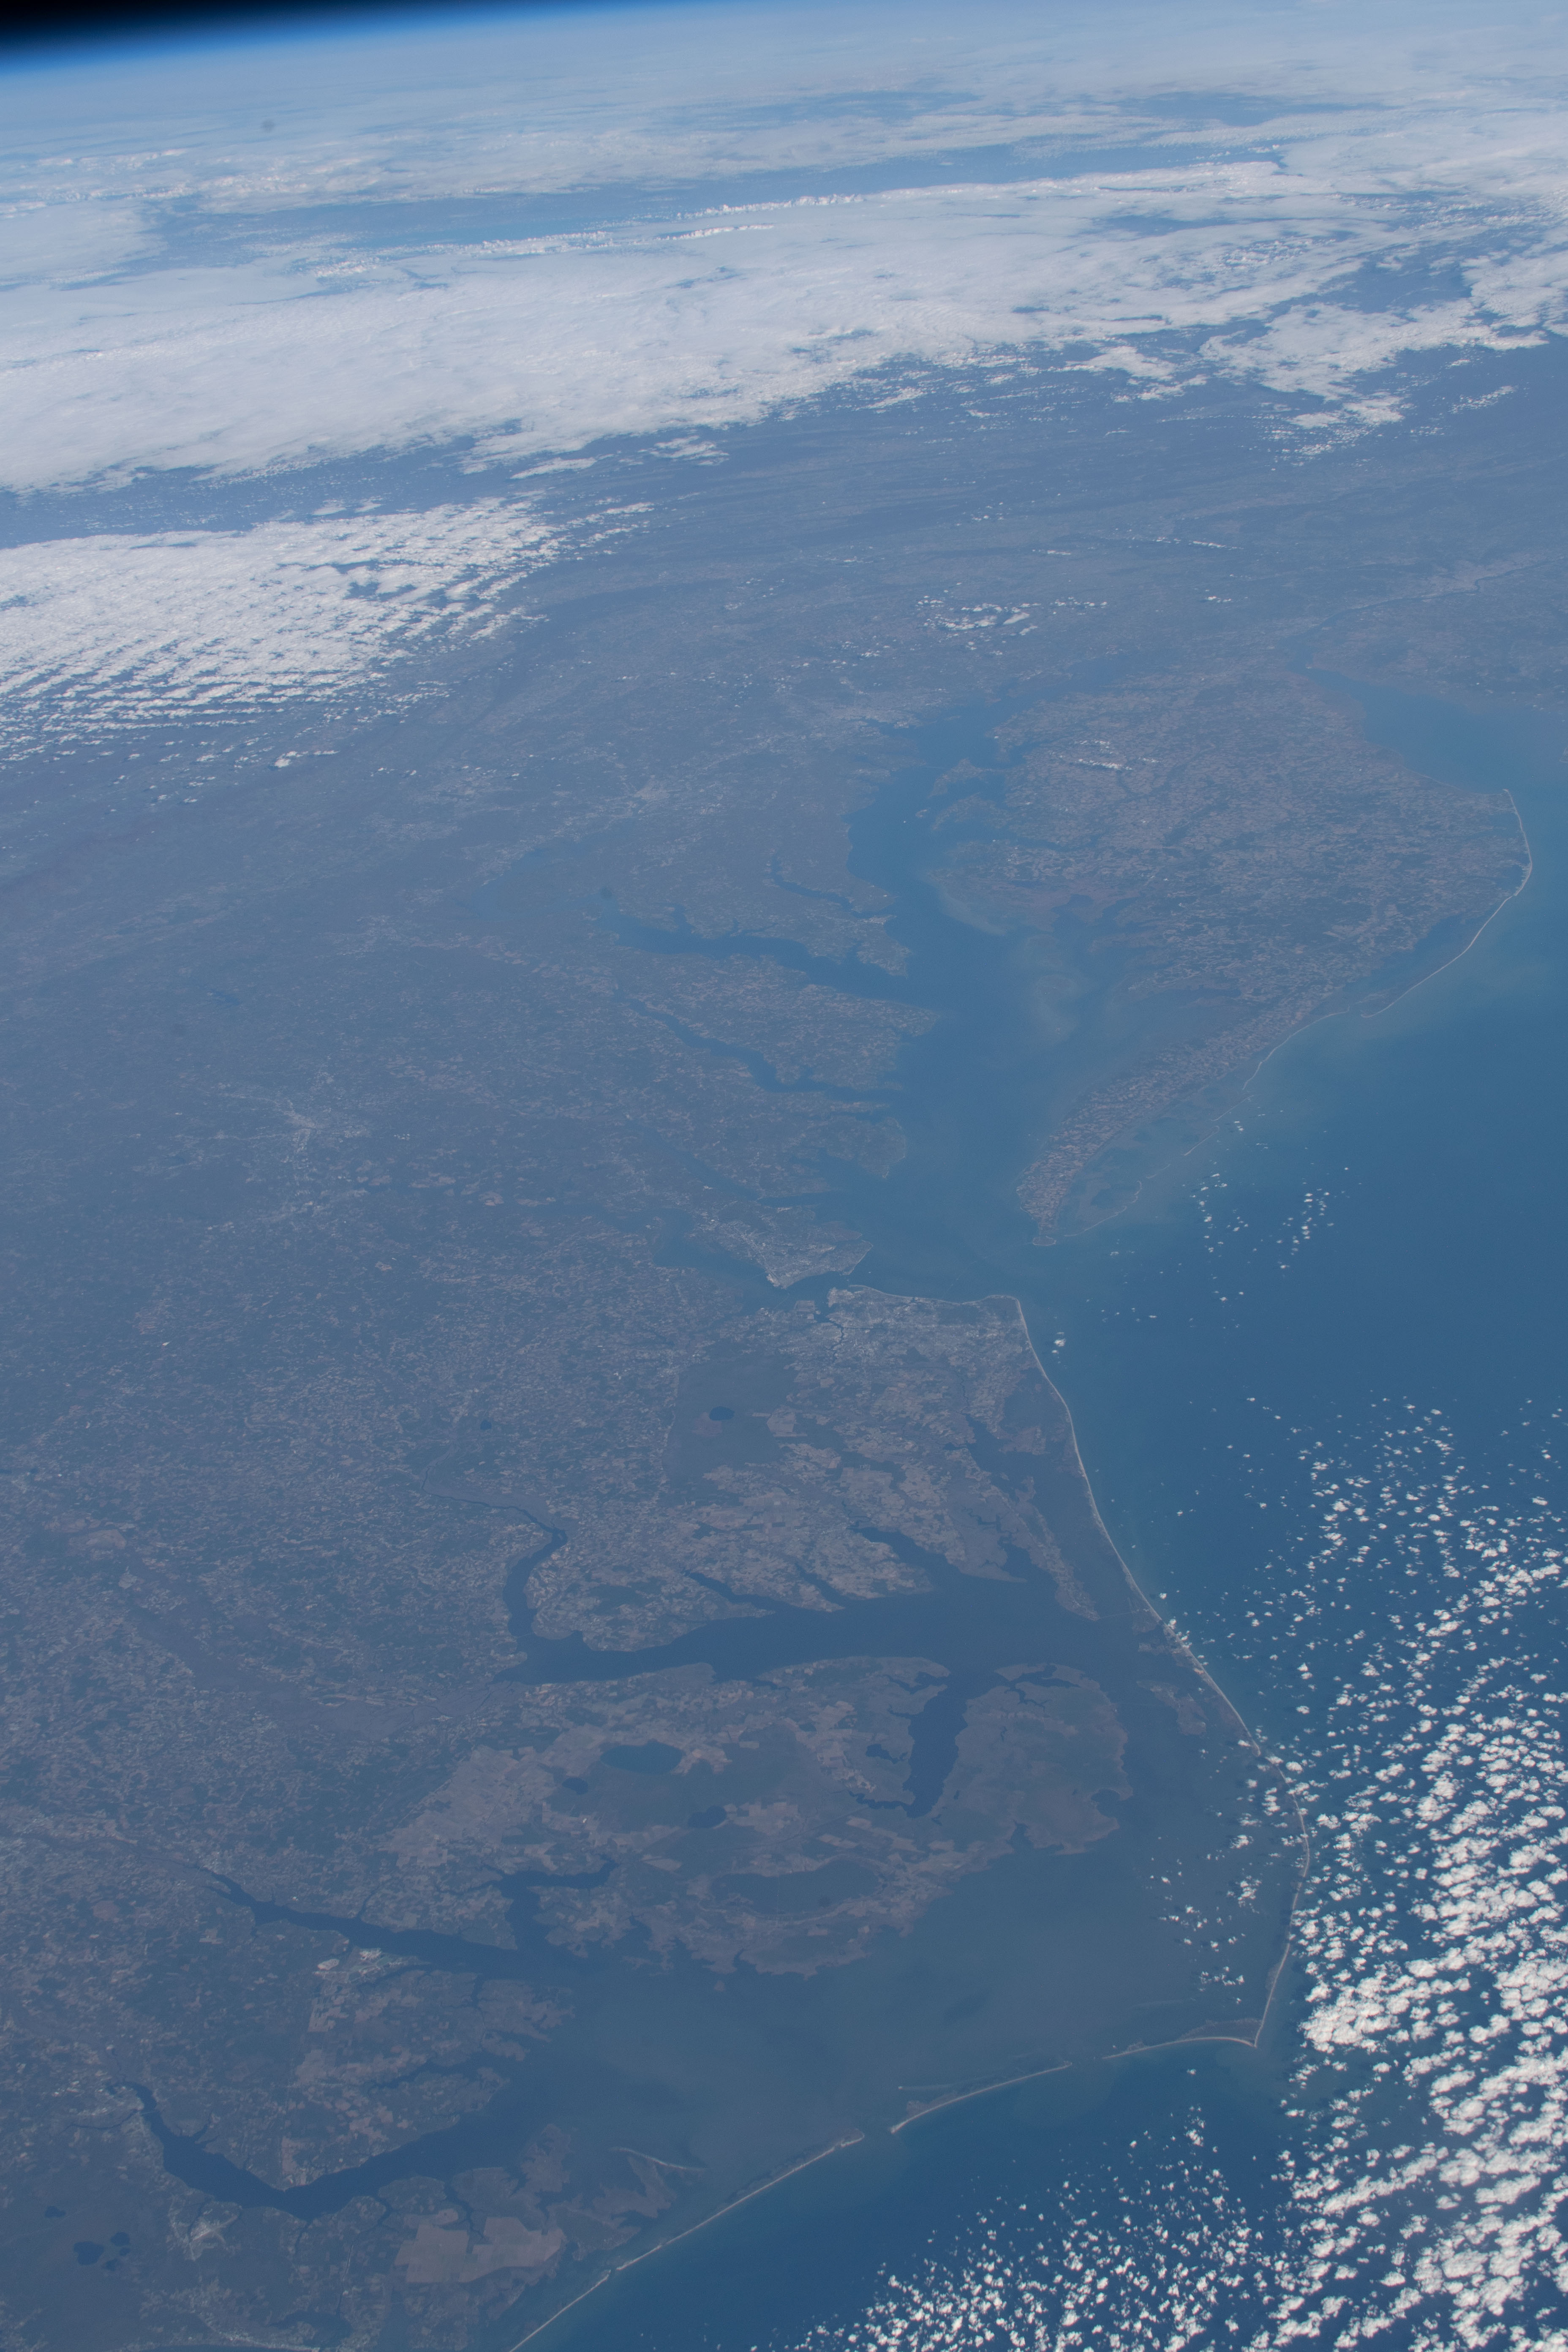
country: USA-VIRGINIA
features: CHESAPEAKE BAY, PAMILCO SOUND
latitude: 37.5
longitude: -76.5
